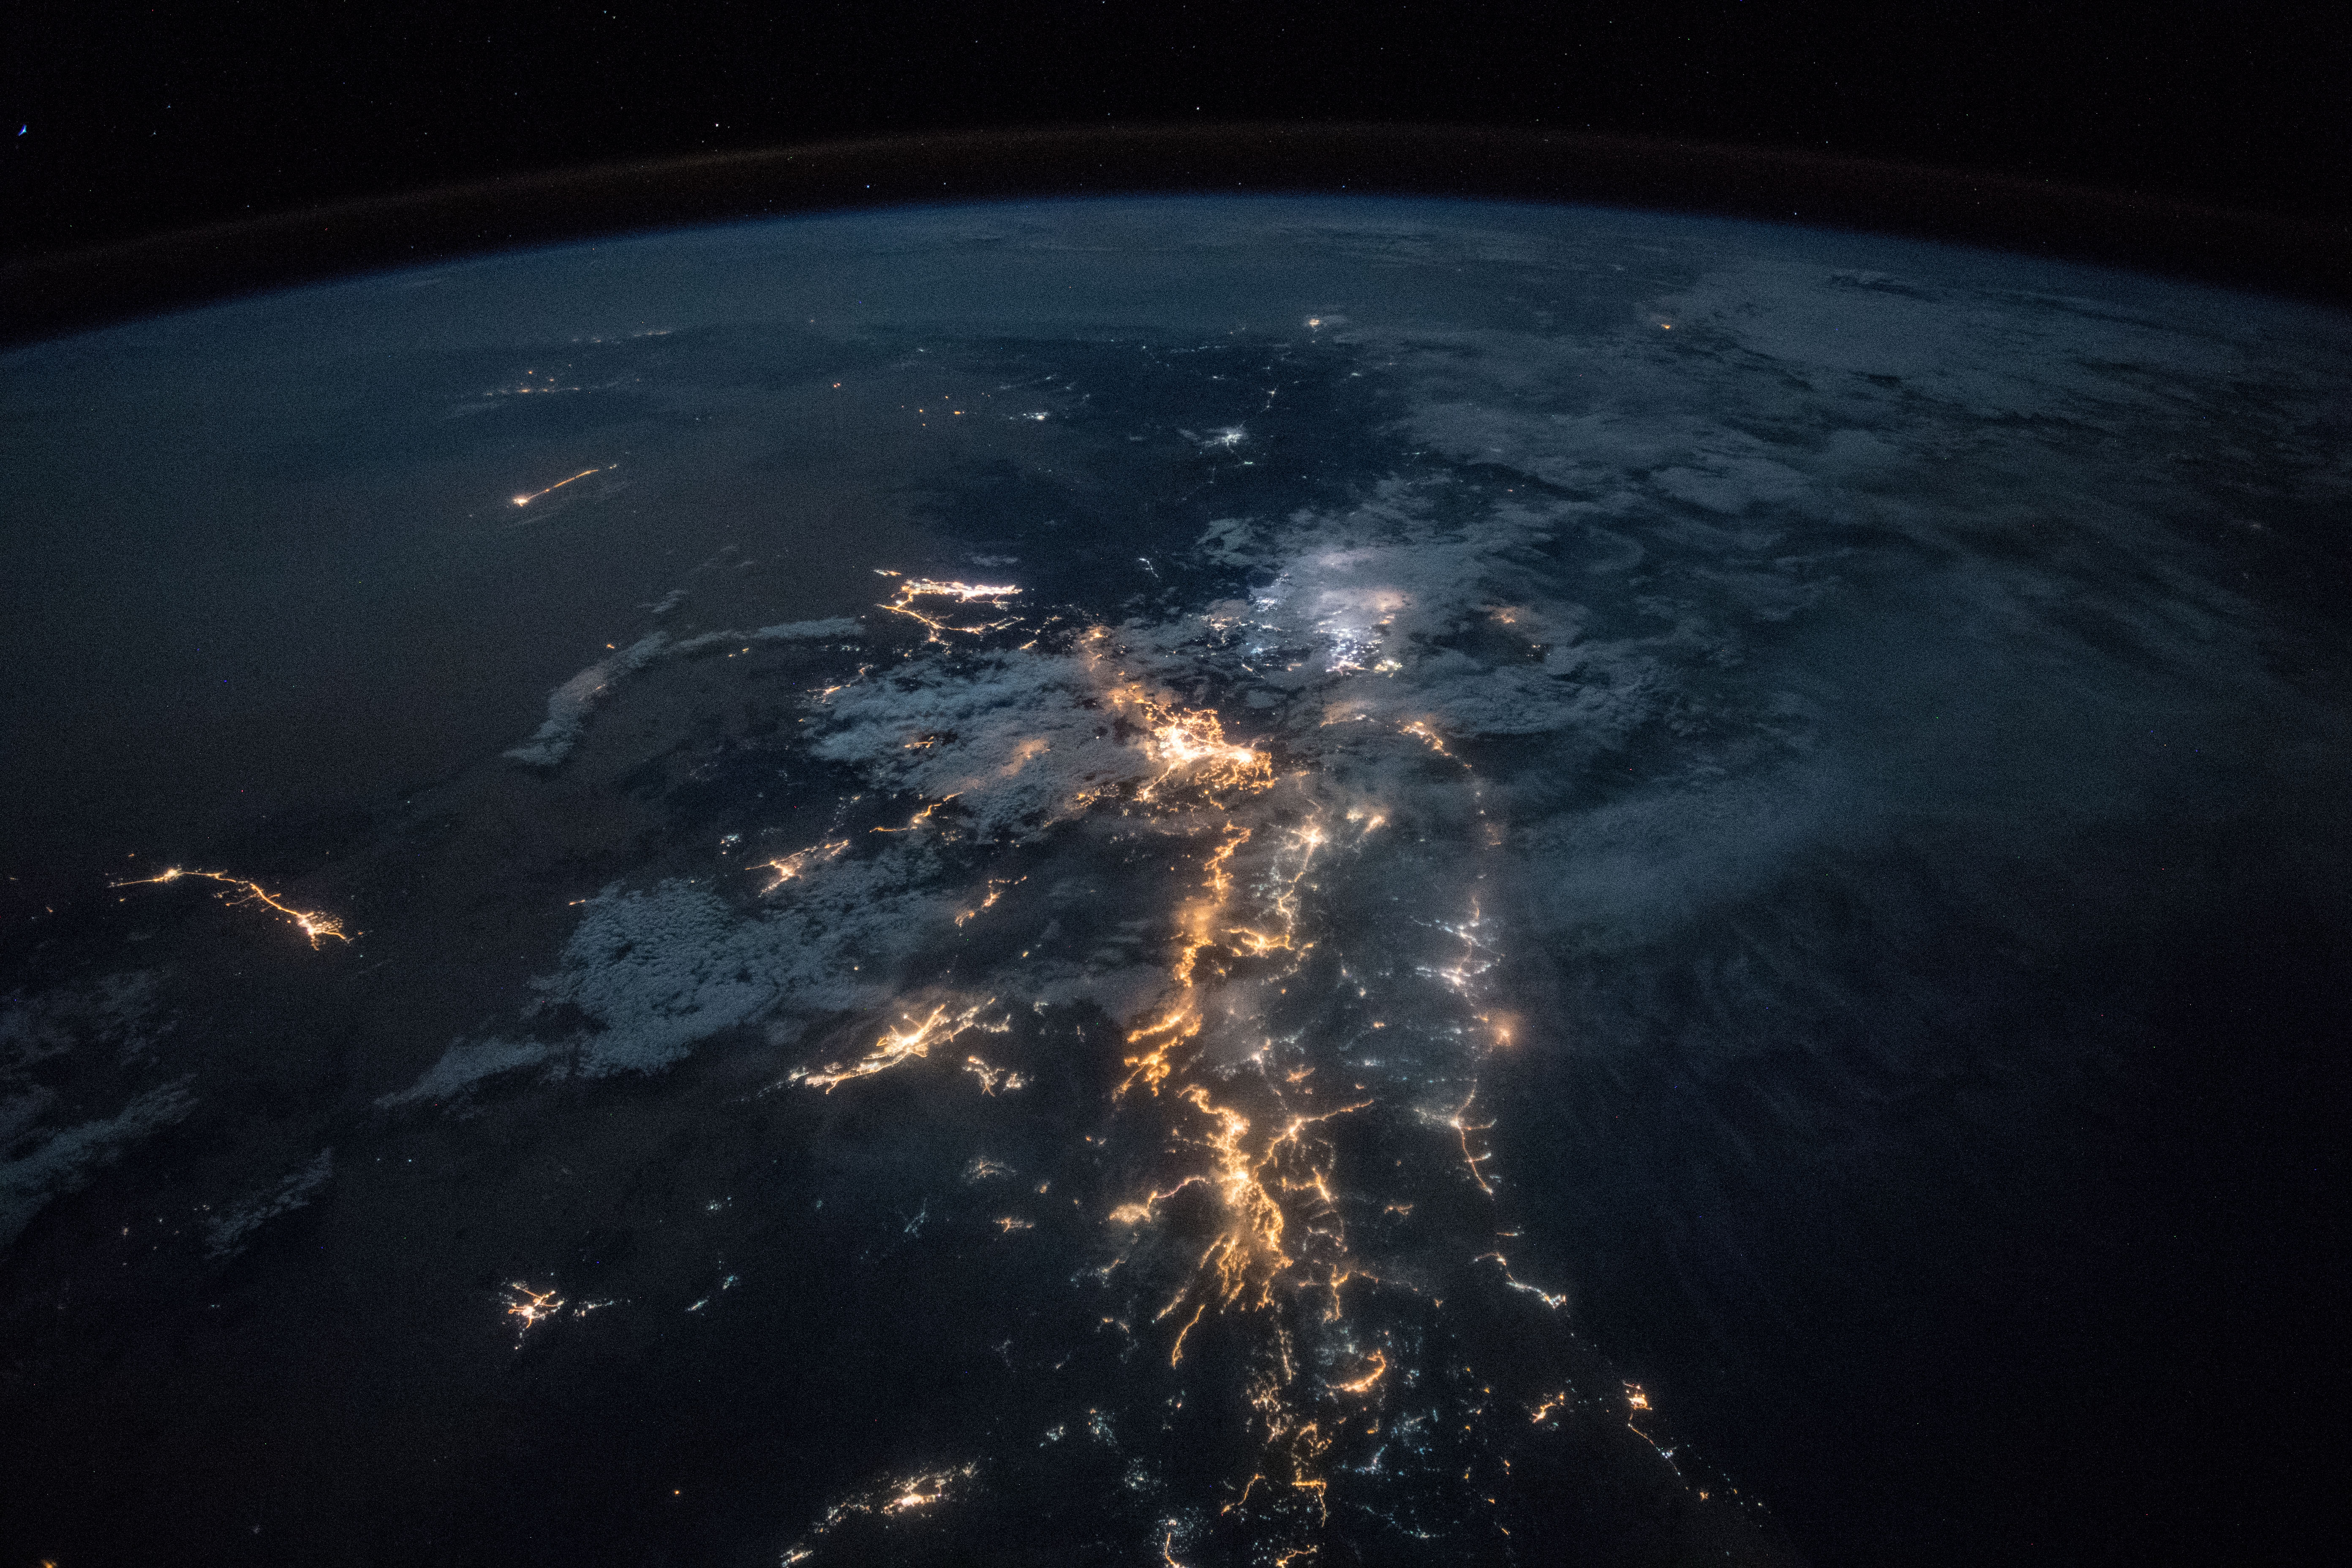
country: SAUDI ARABIA
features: ASIR MOUNTAINS, RED SEA, ABHA CITY, JAZAN CITY, MUHAYIL CITY, BARIQ CITY, AL NAMAS CITY, GULF OF ADEN, NIGHT, EARTH LIMB
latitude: 19.1
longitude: 43.0
